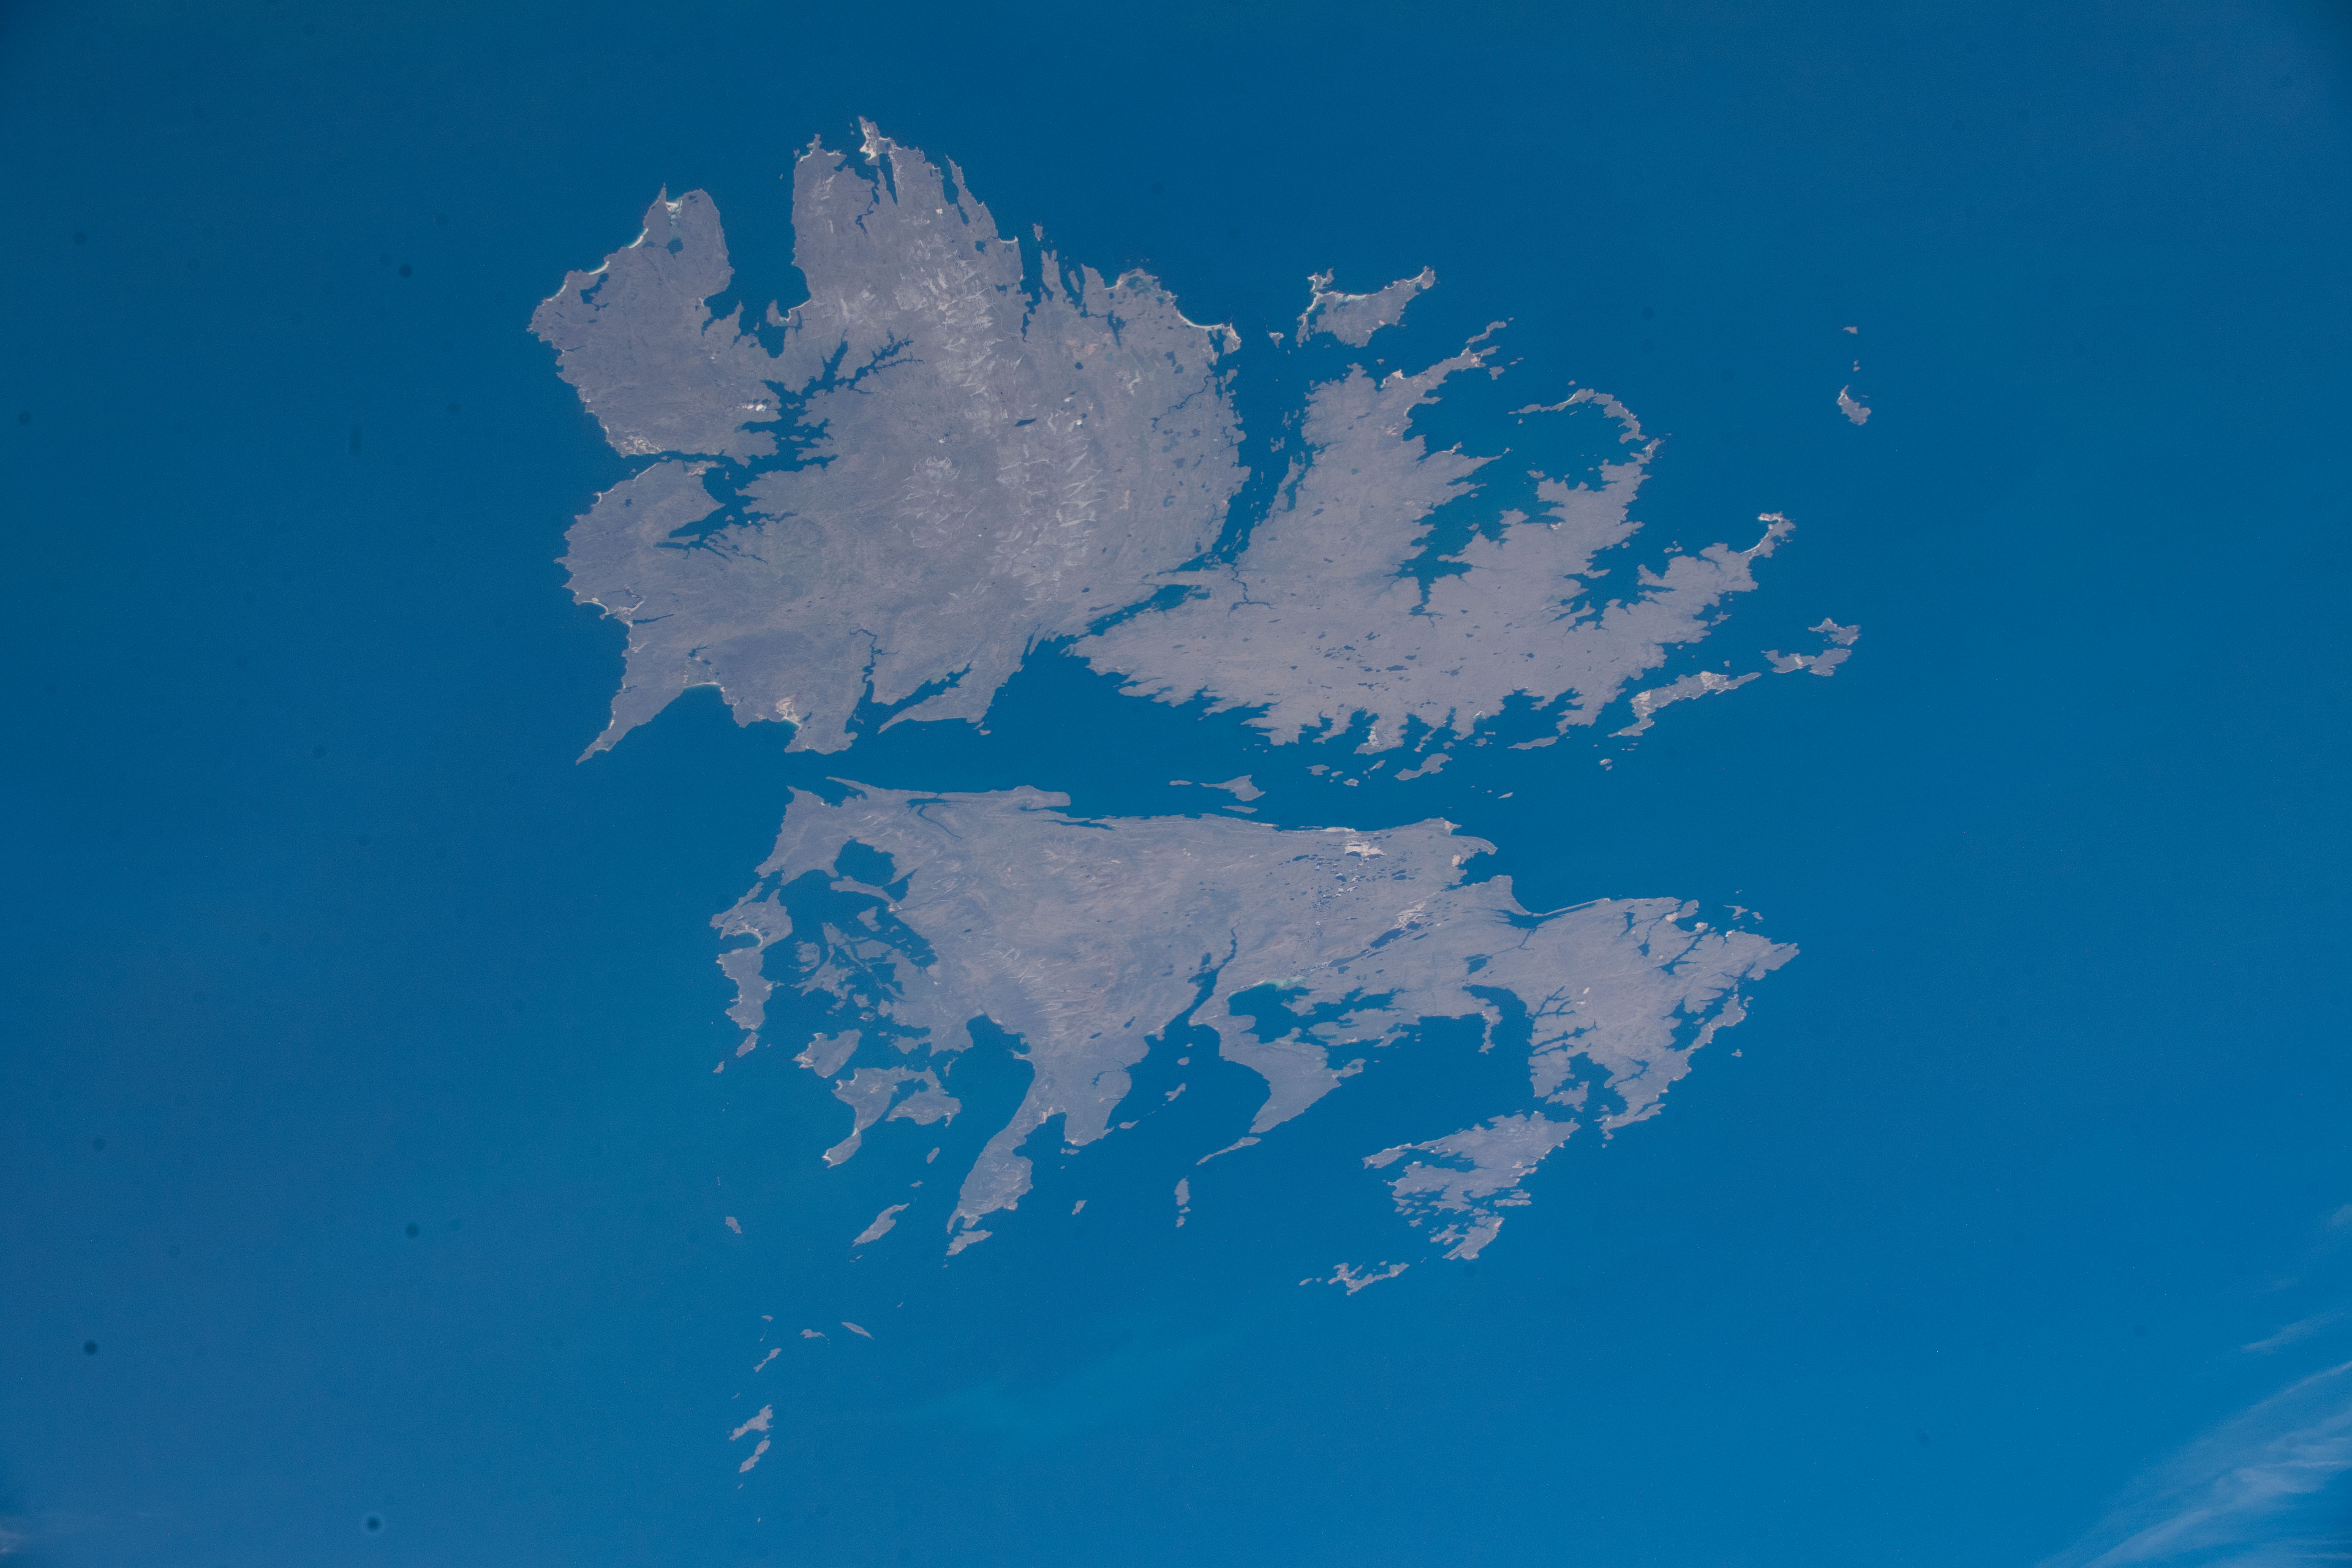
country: FALKLAND ISLANDS
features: FALKLAND ISLANDS, FALKLAND SOUND
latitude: -51.7
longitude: -59.5
